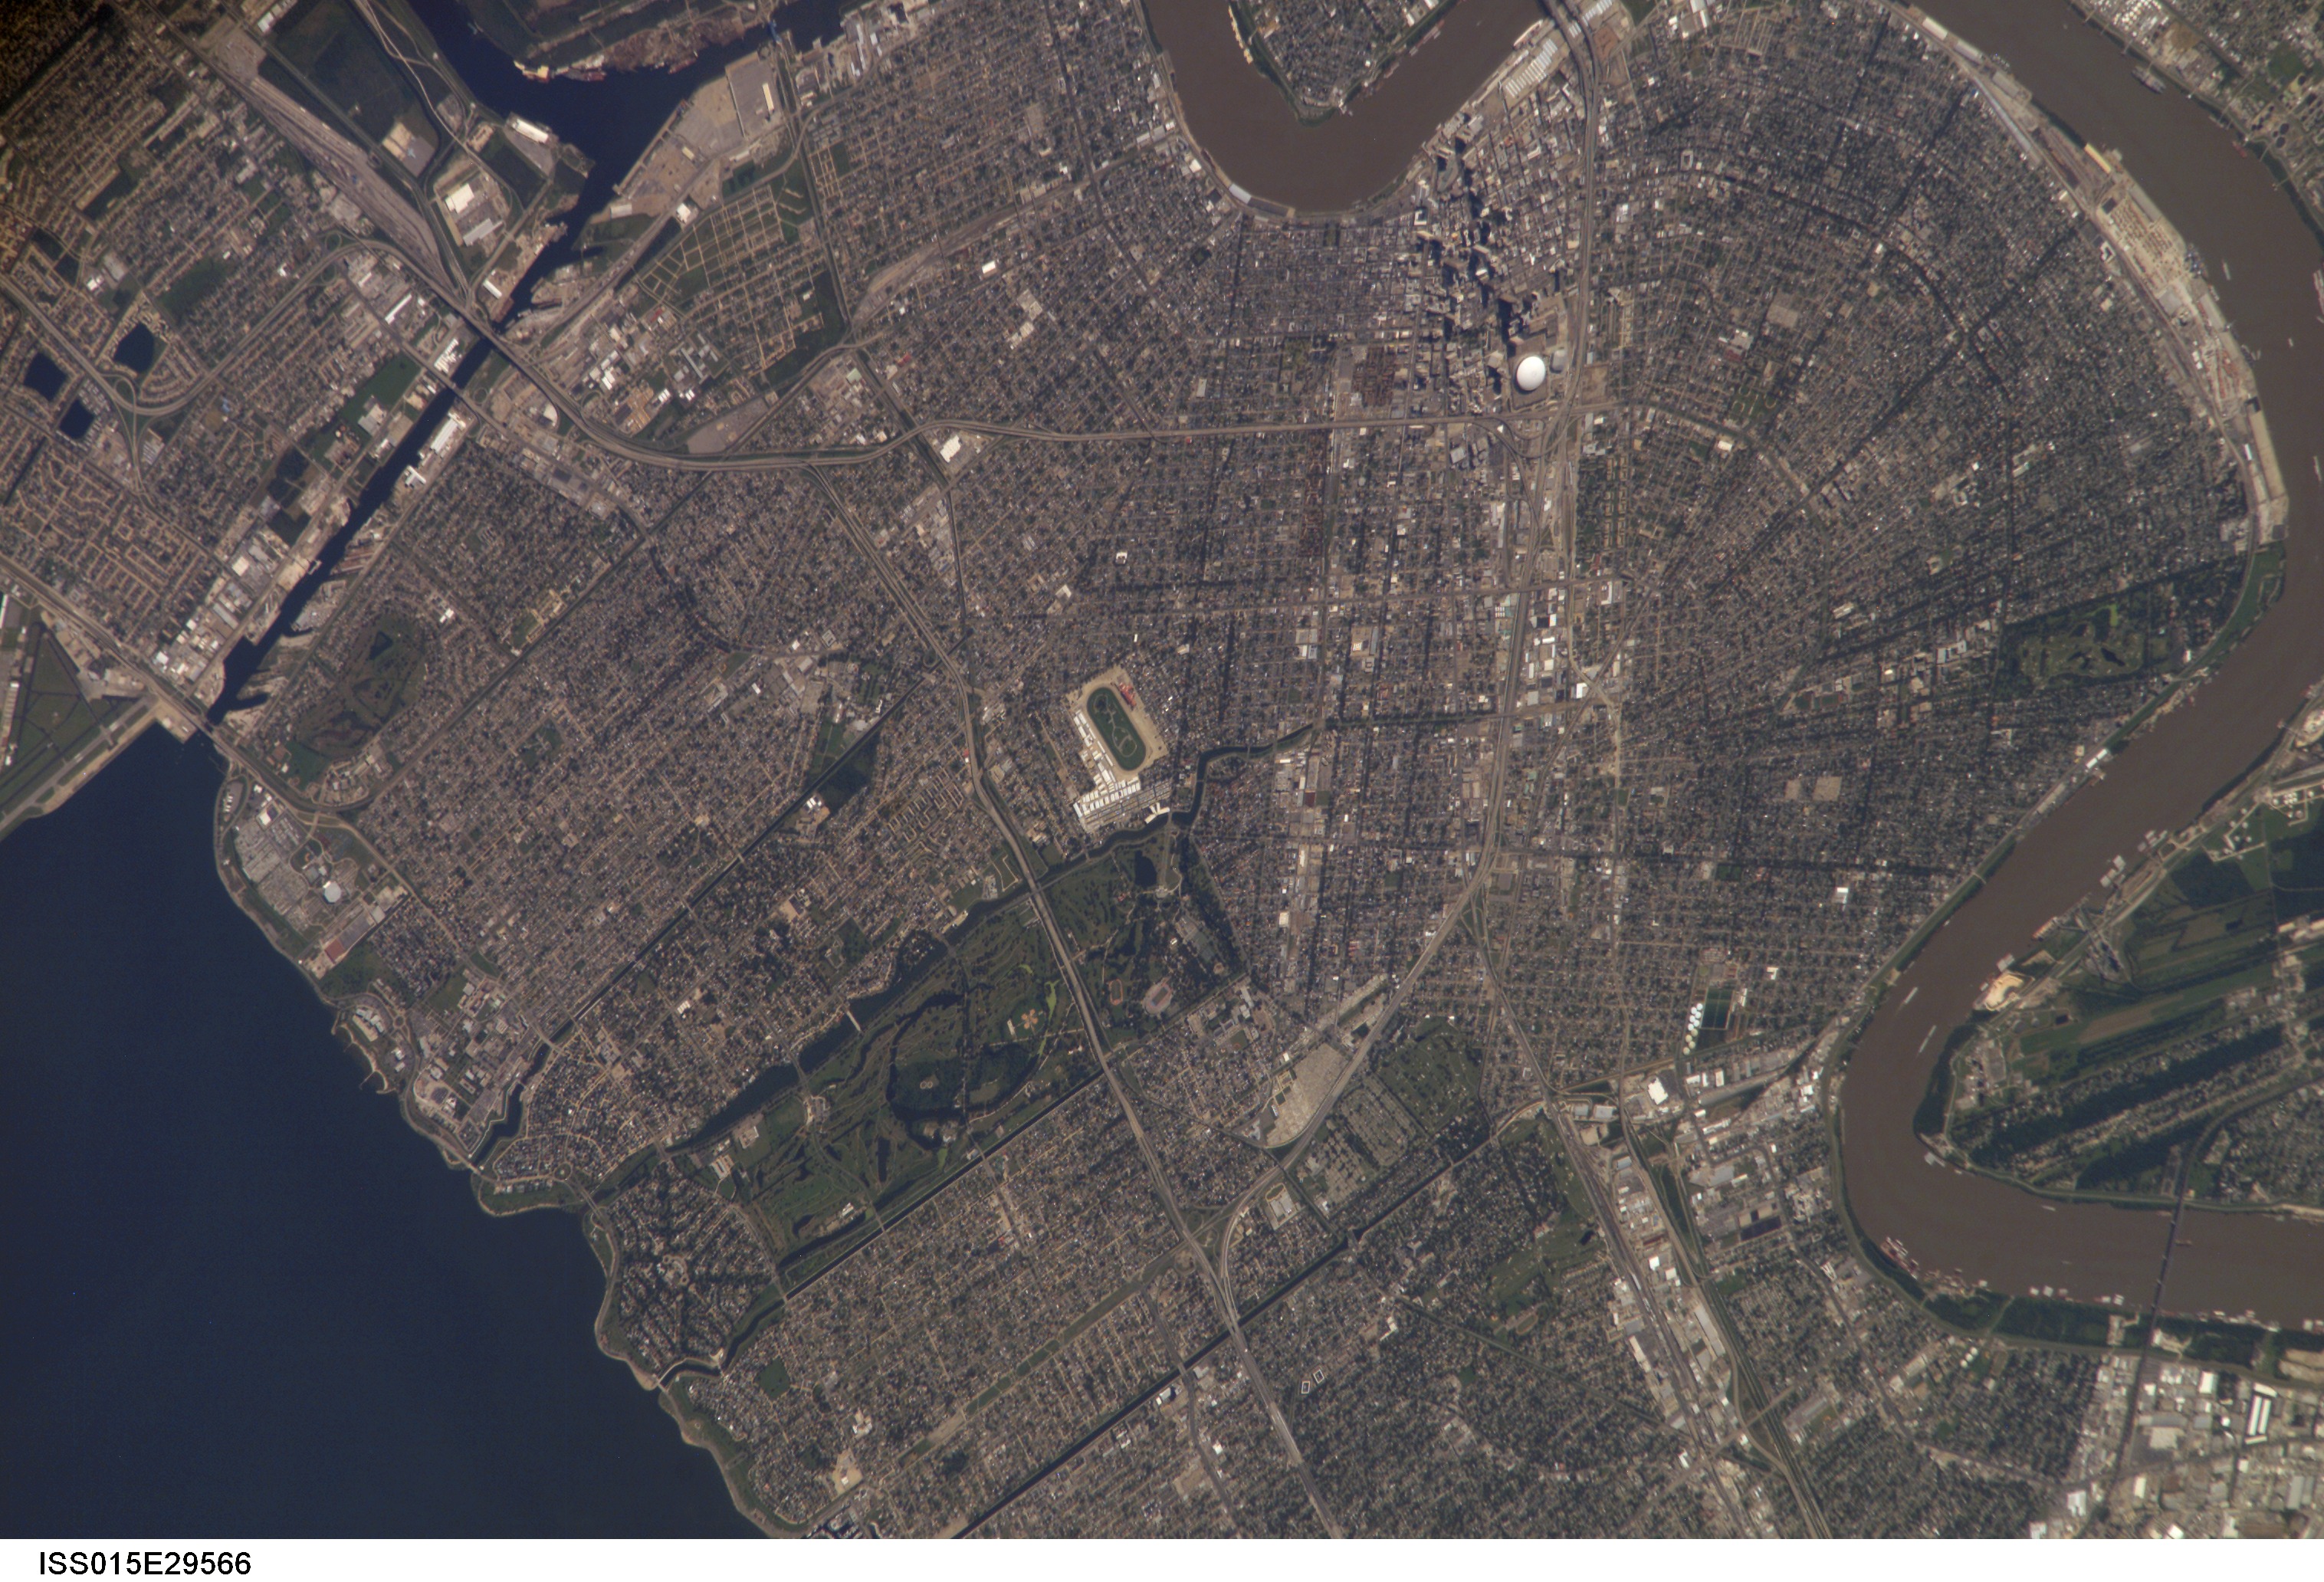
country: USA-LOUISIANA
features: C. NEW ORLEANS, R., LAKE, CAN.
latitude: 30.0
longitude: -90.1
